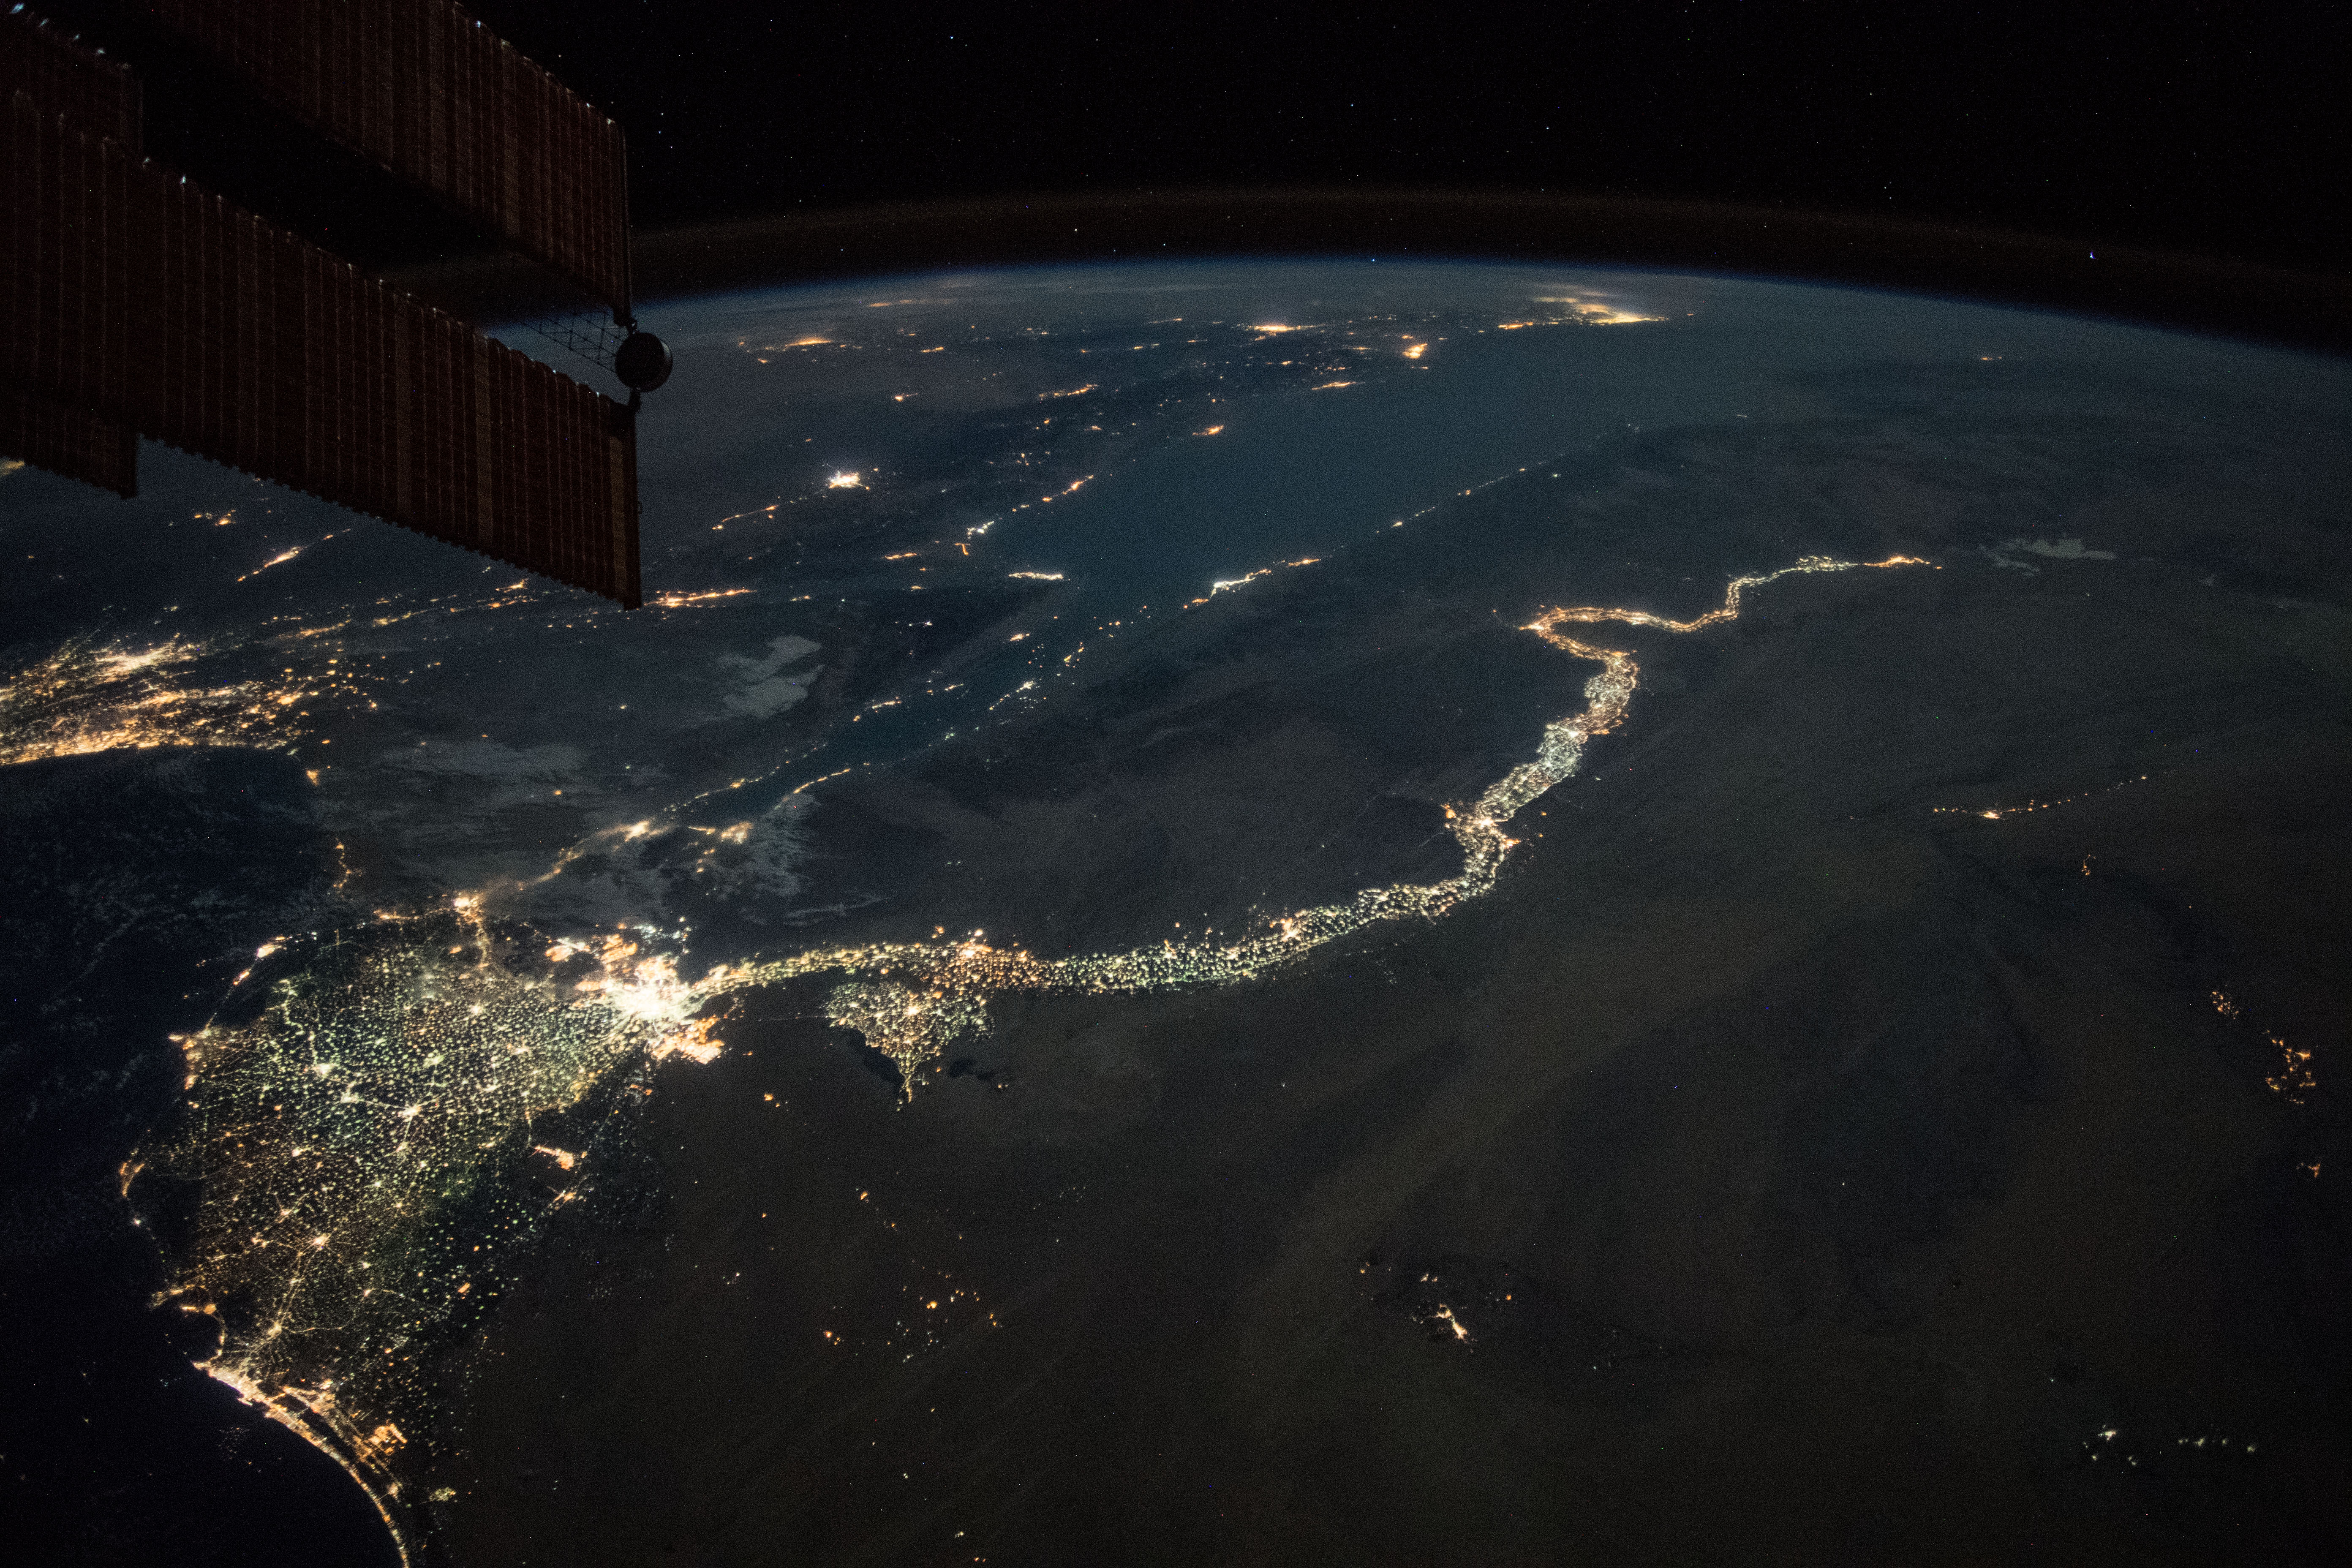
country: EGYPT
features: WESTERN DESERT, EASTERN DESERT, GULF OF SUEZ, GULF OF AQABA, CAIRO CITY, FAIYUM CITY, MINYA CITY. MALLAWI CITY, BENI SUEF CITY, NILE RIVER, NIGHT, EARTH LIMB
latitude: 28.2
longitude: 32.0
